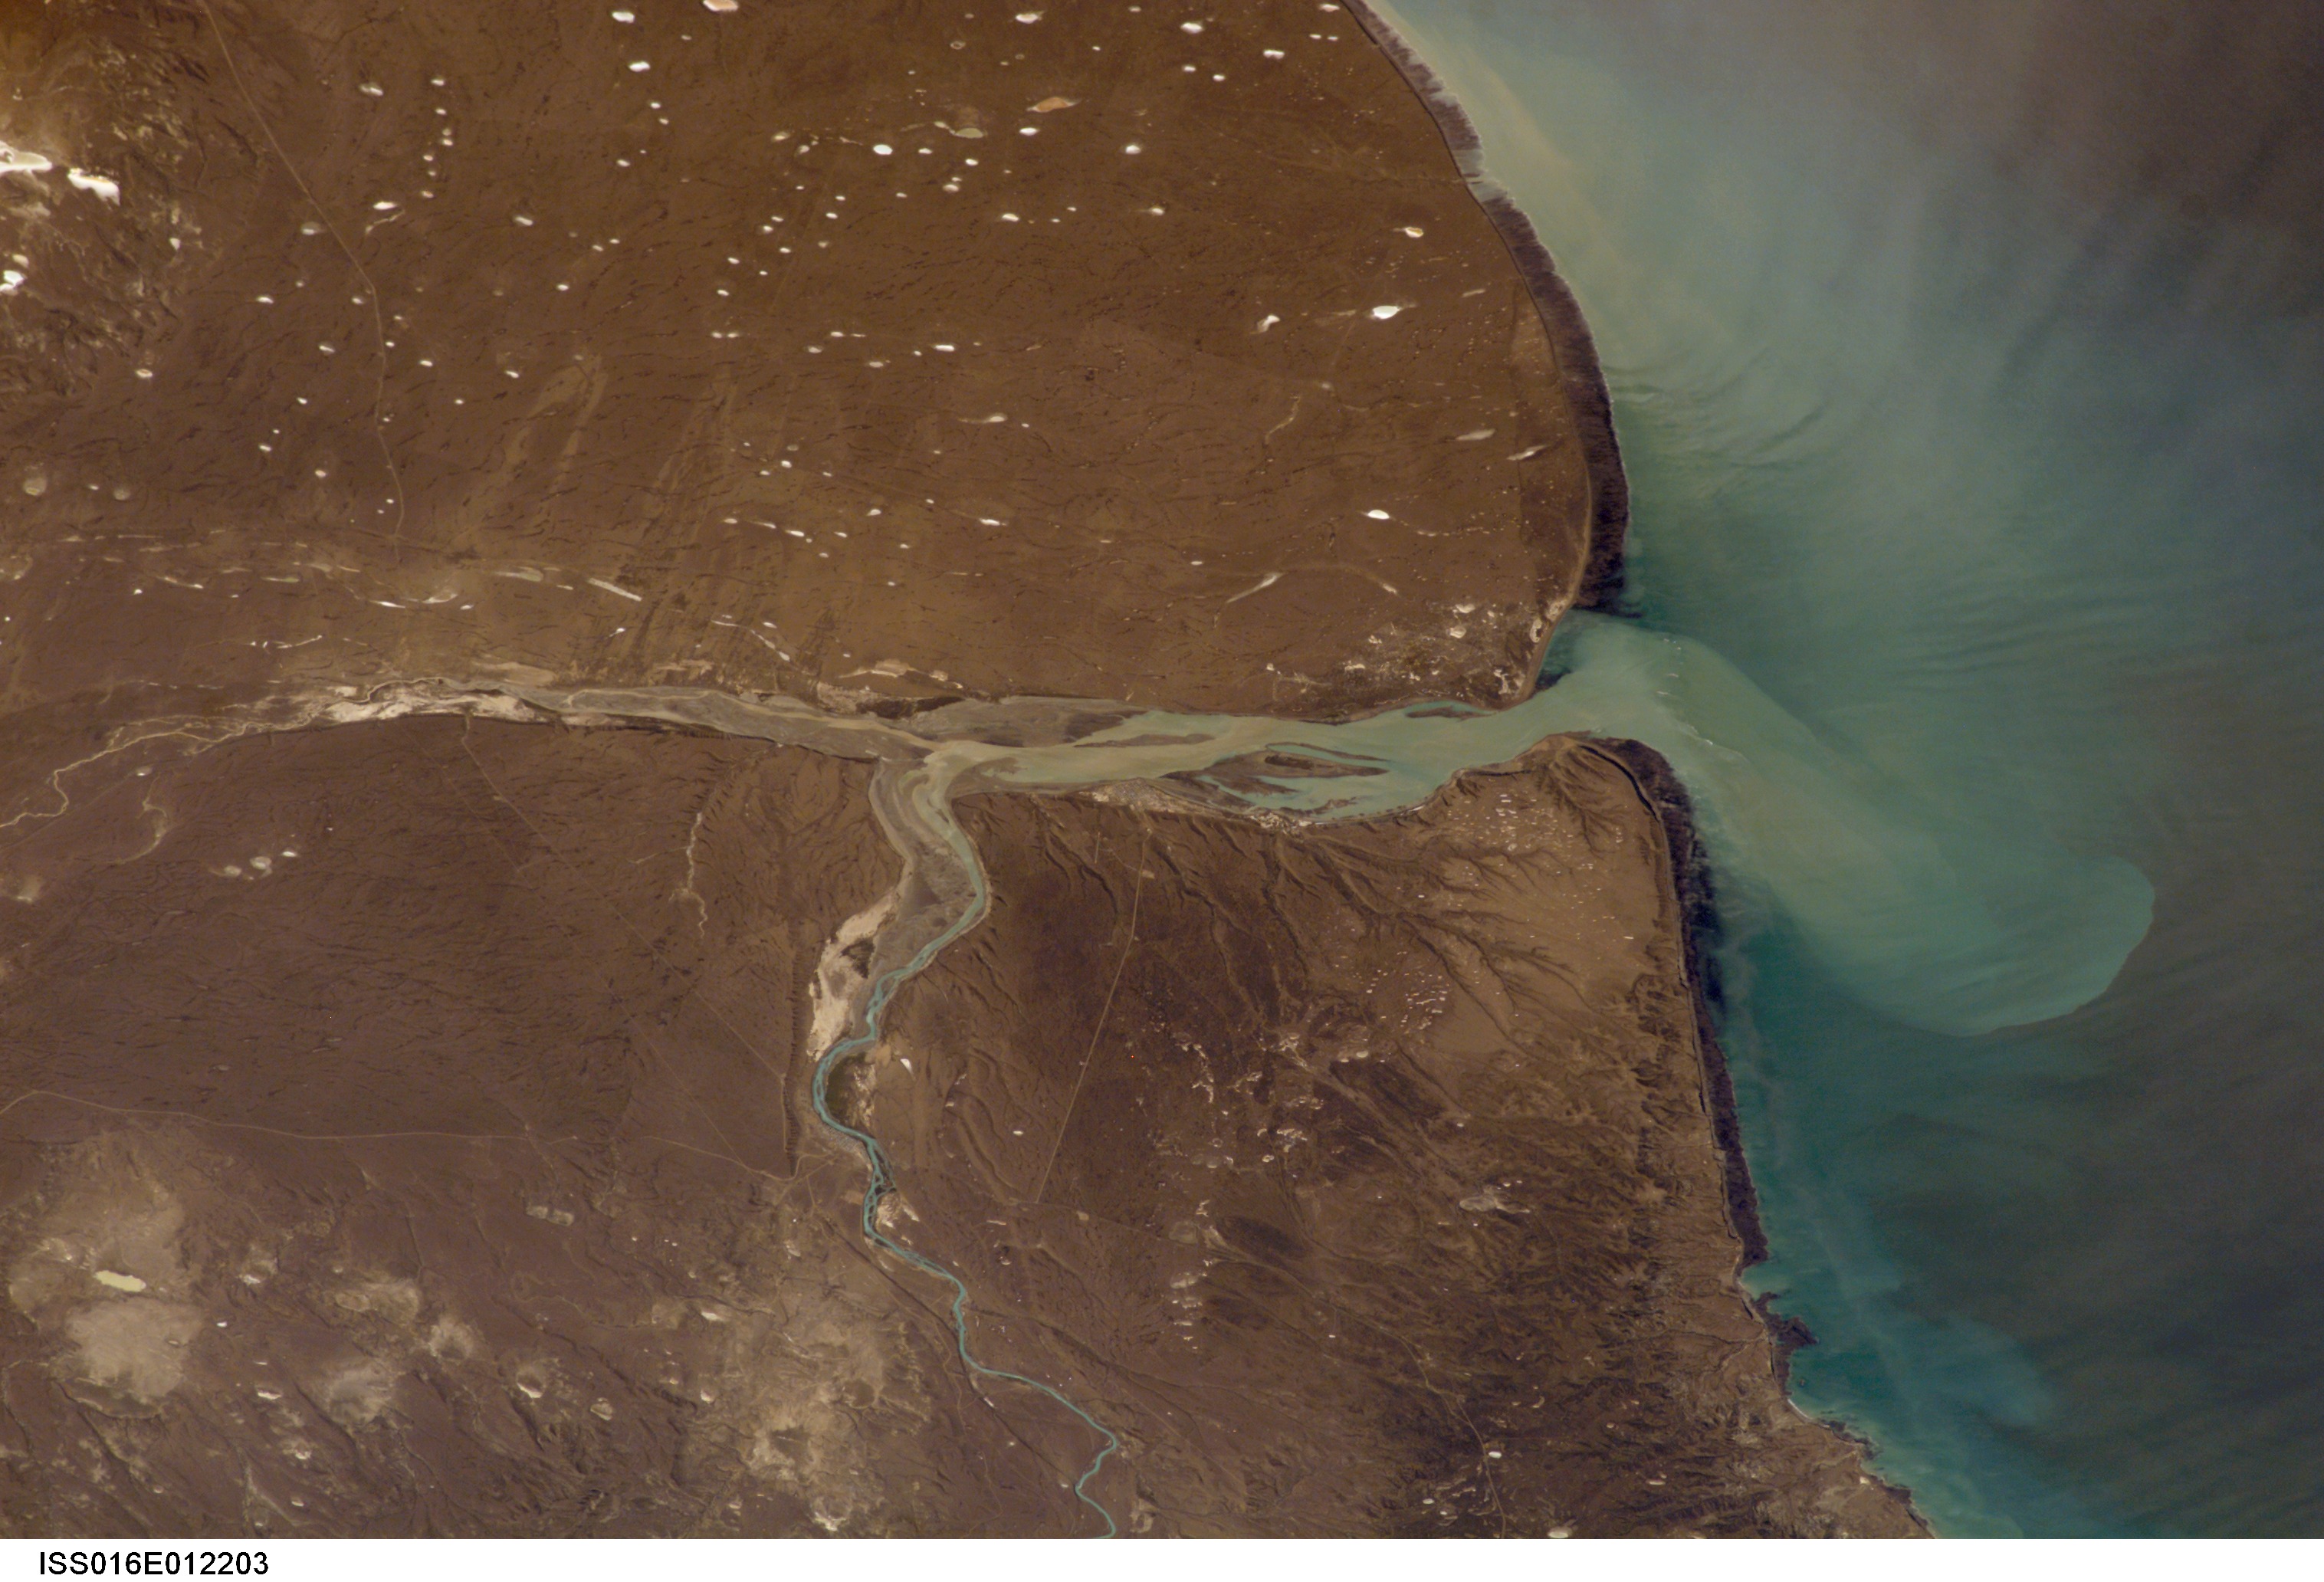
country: ARGENTINA
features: RIO SANTA CRUZ, SEDIMENT, COAST
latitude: -50.0
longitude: -68.5
